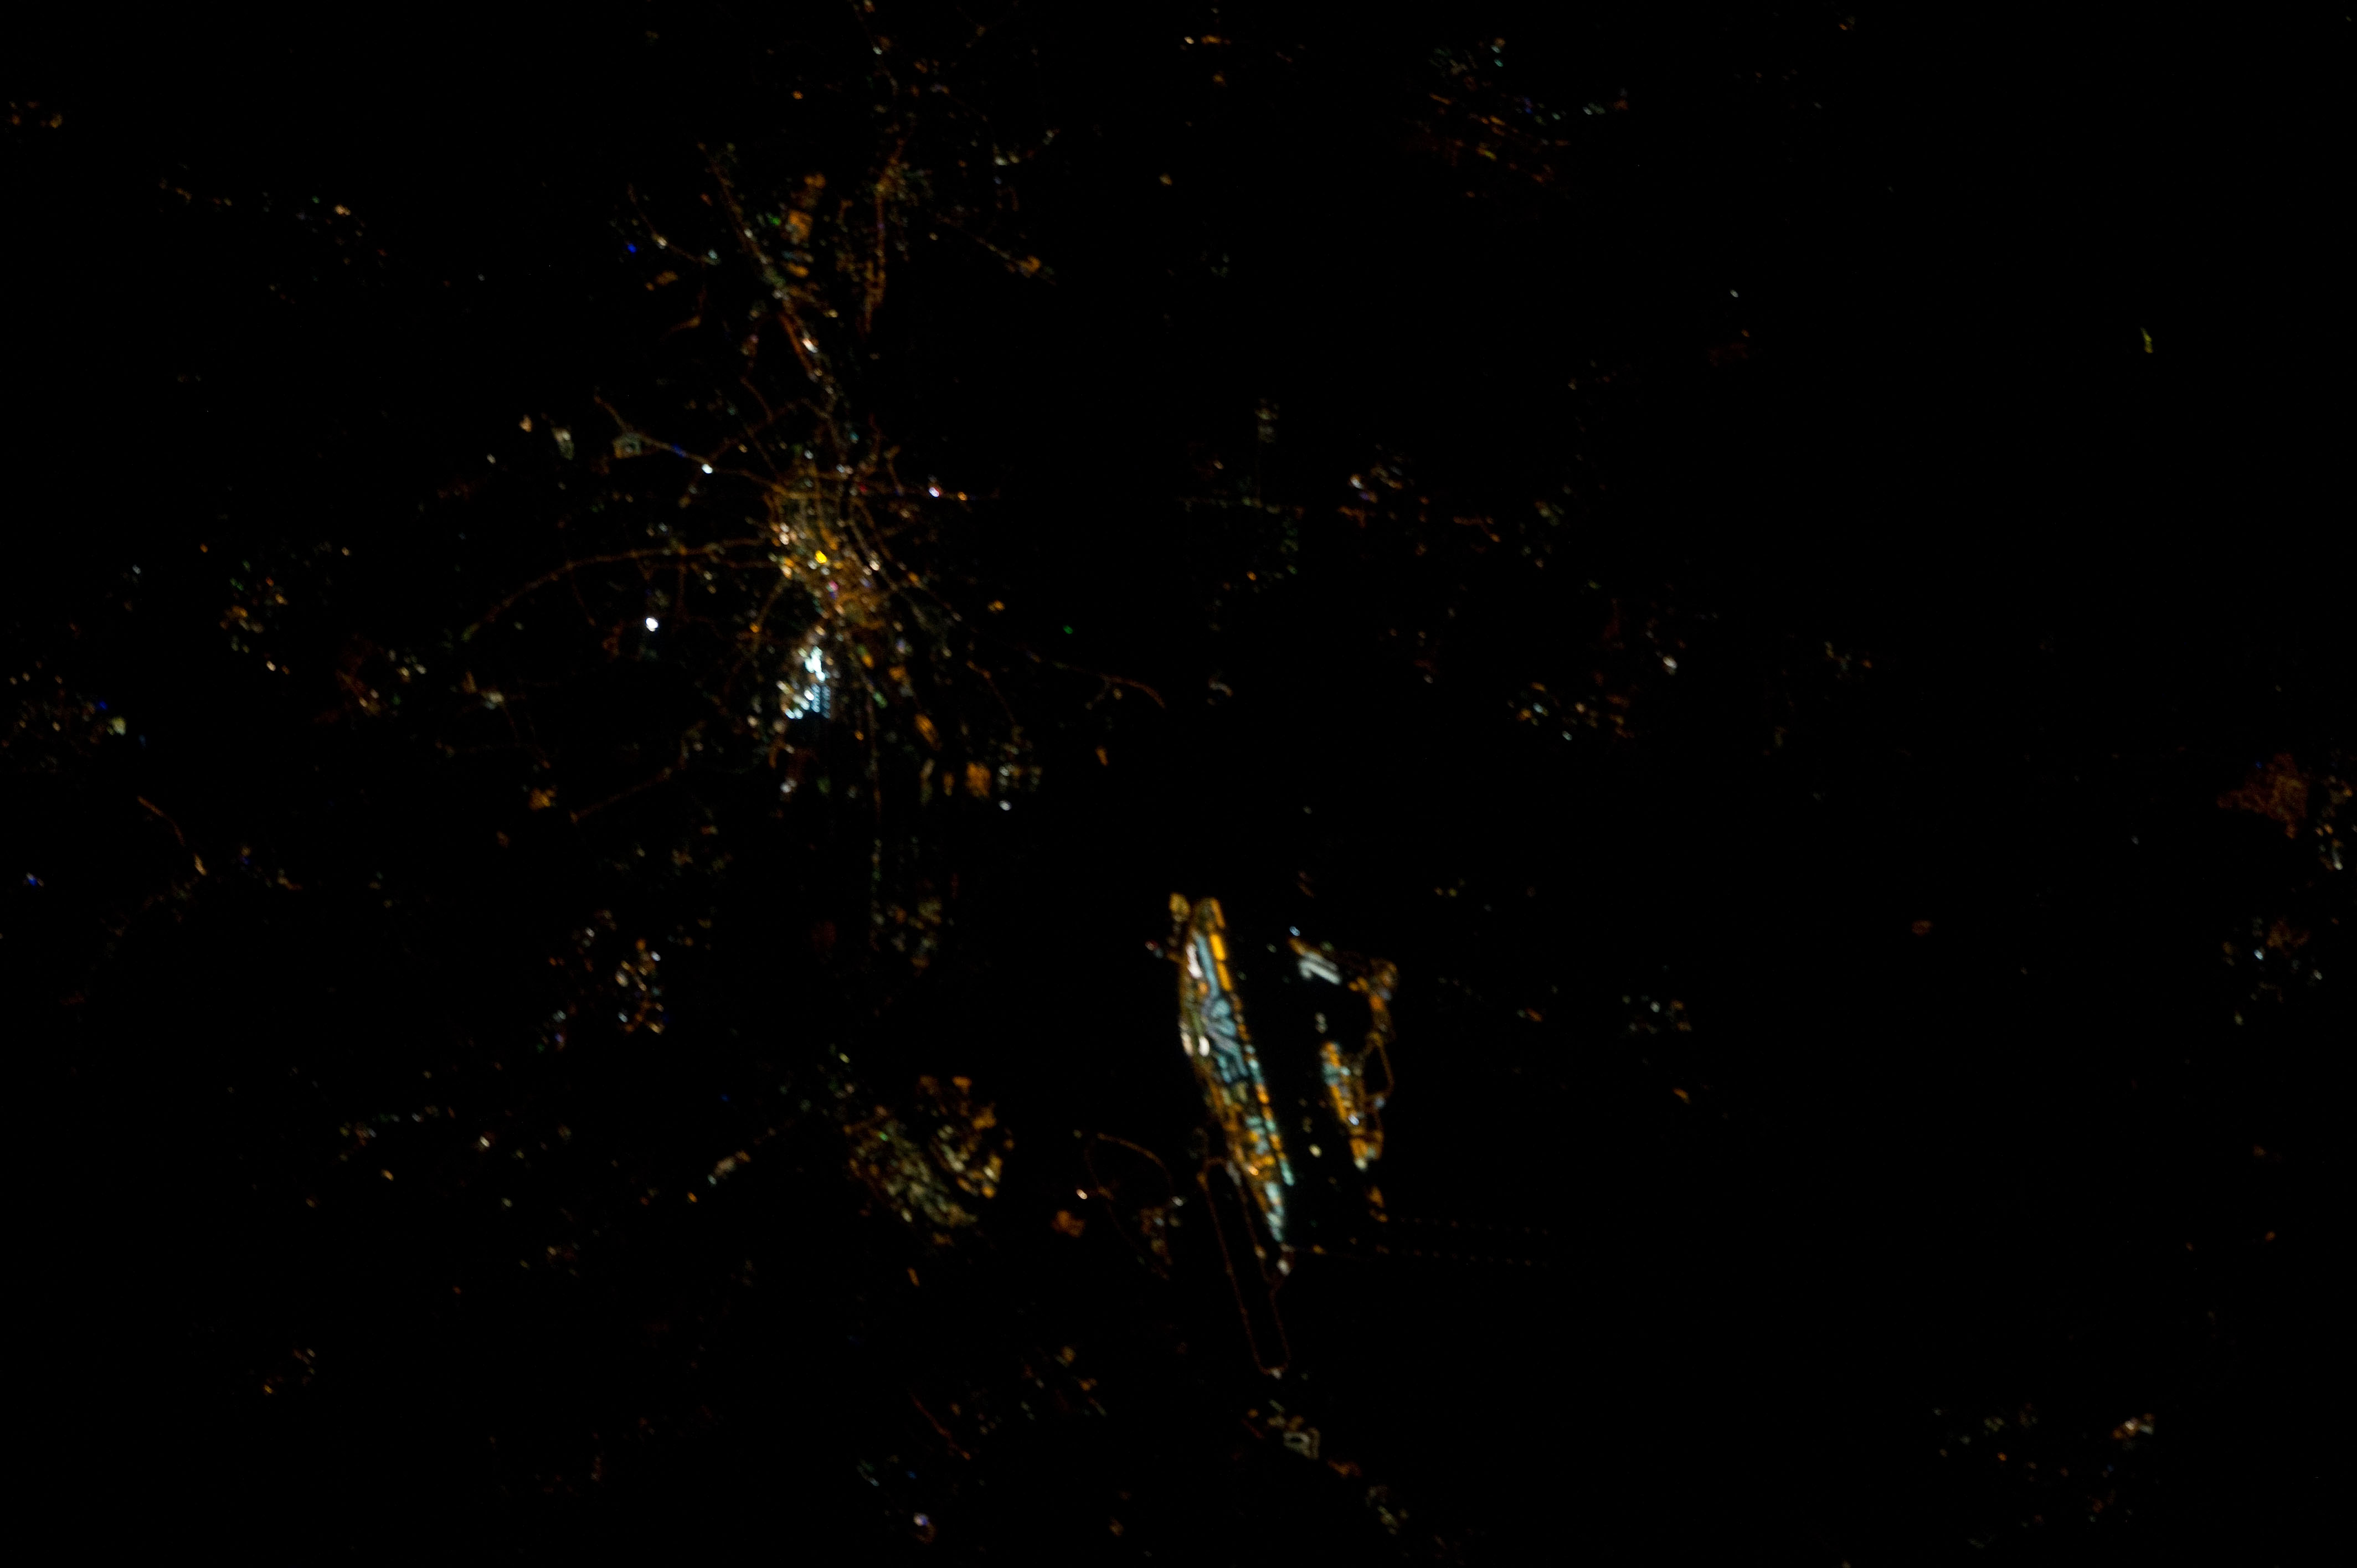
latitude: 50.0
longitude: 8.6
